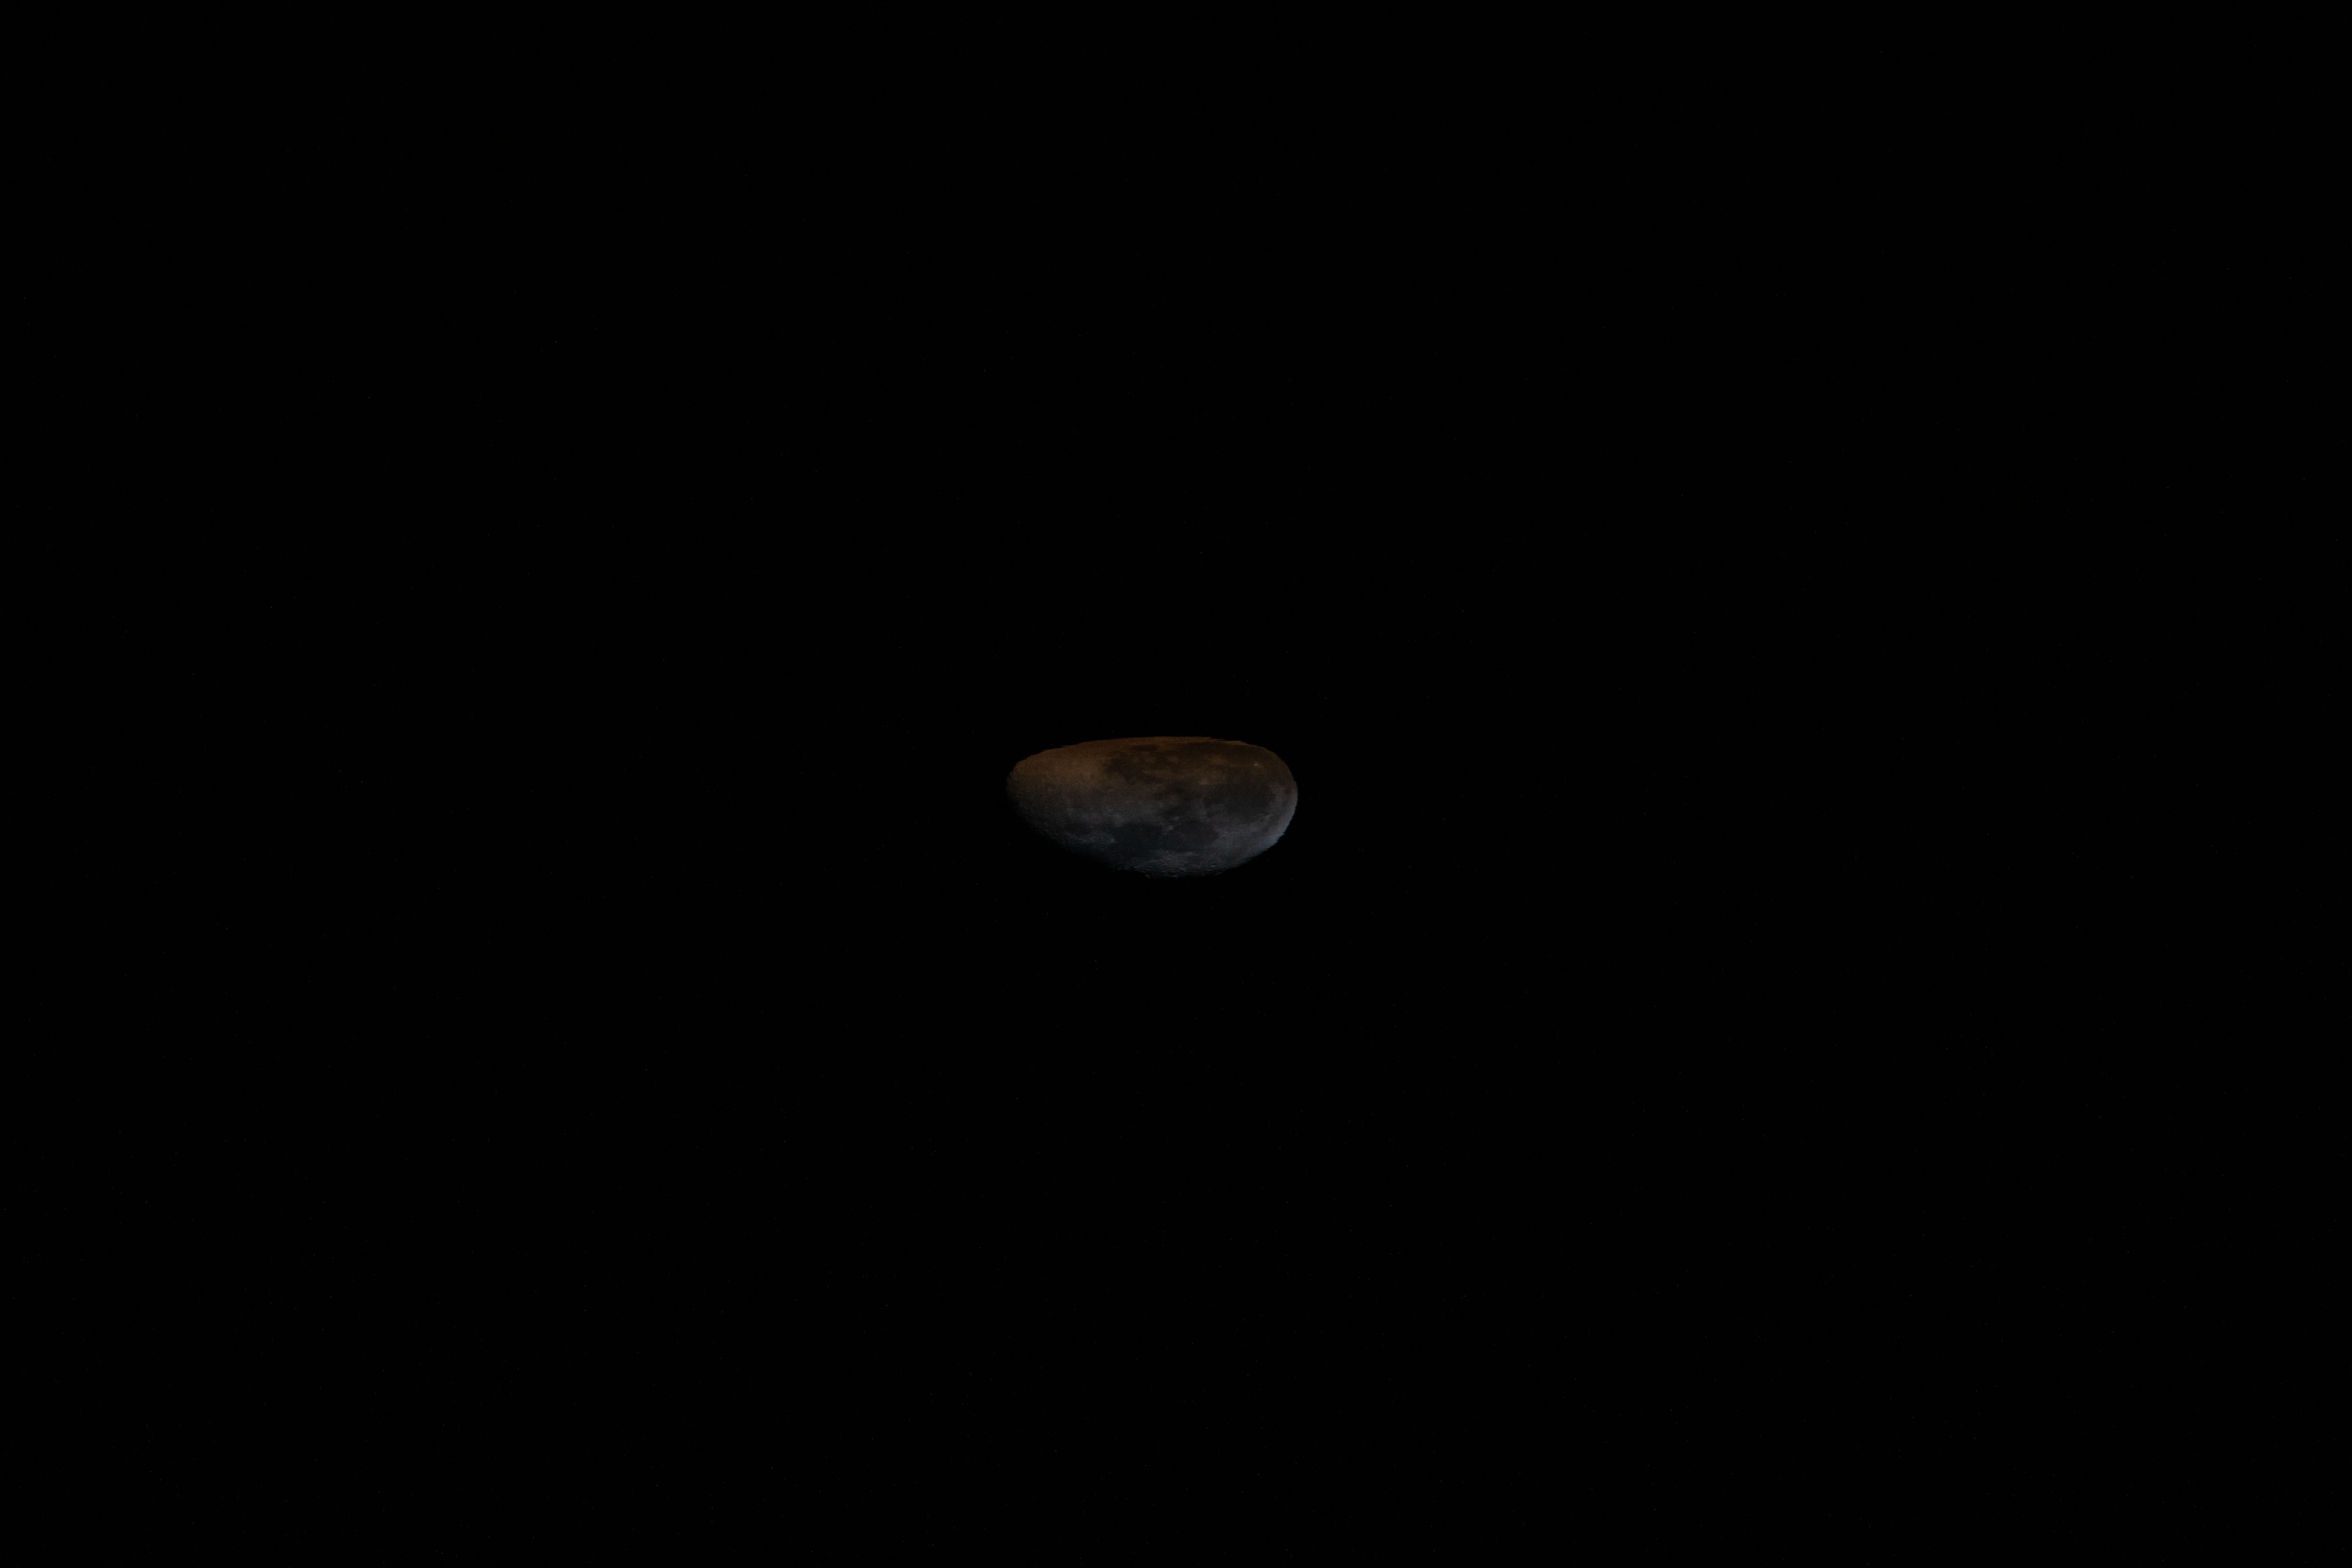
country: MALI
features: MOON
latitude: 5.8
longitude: -16.3
